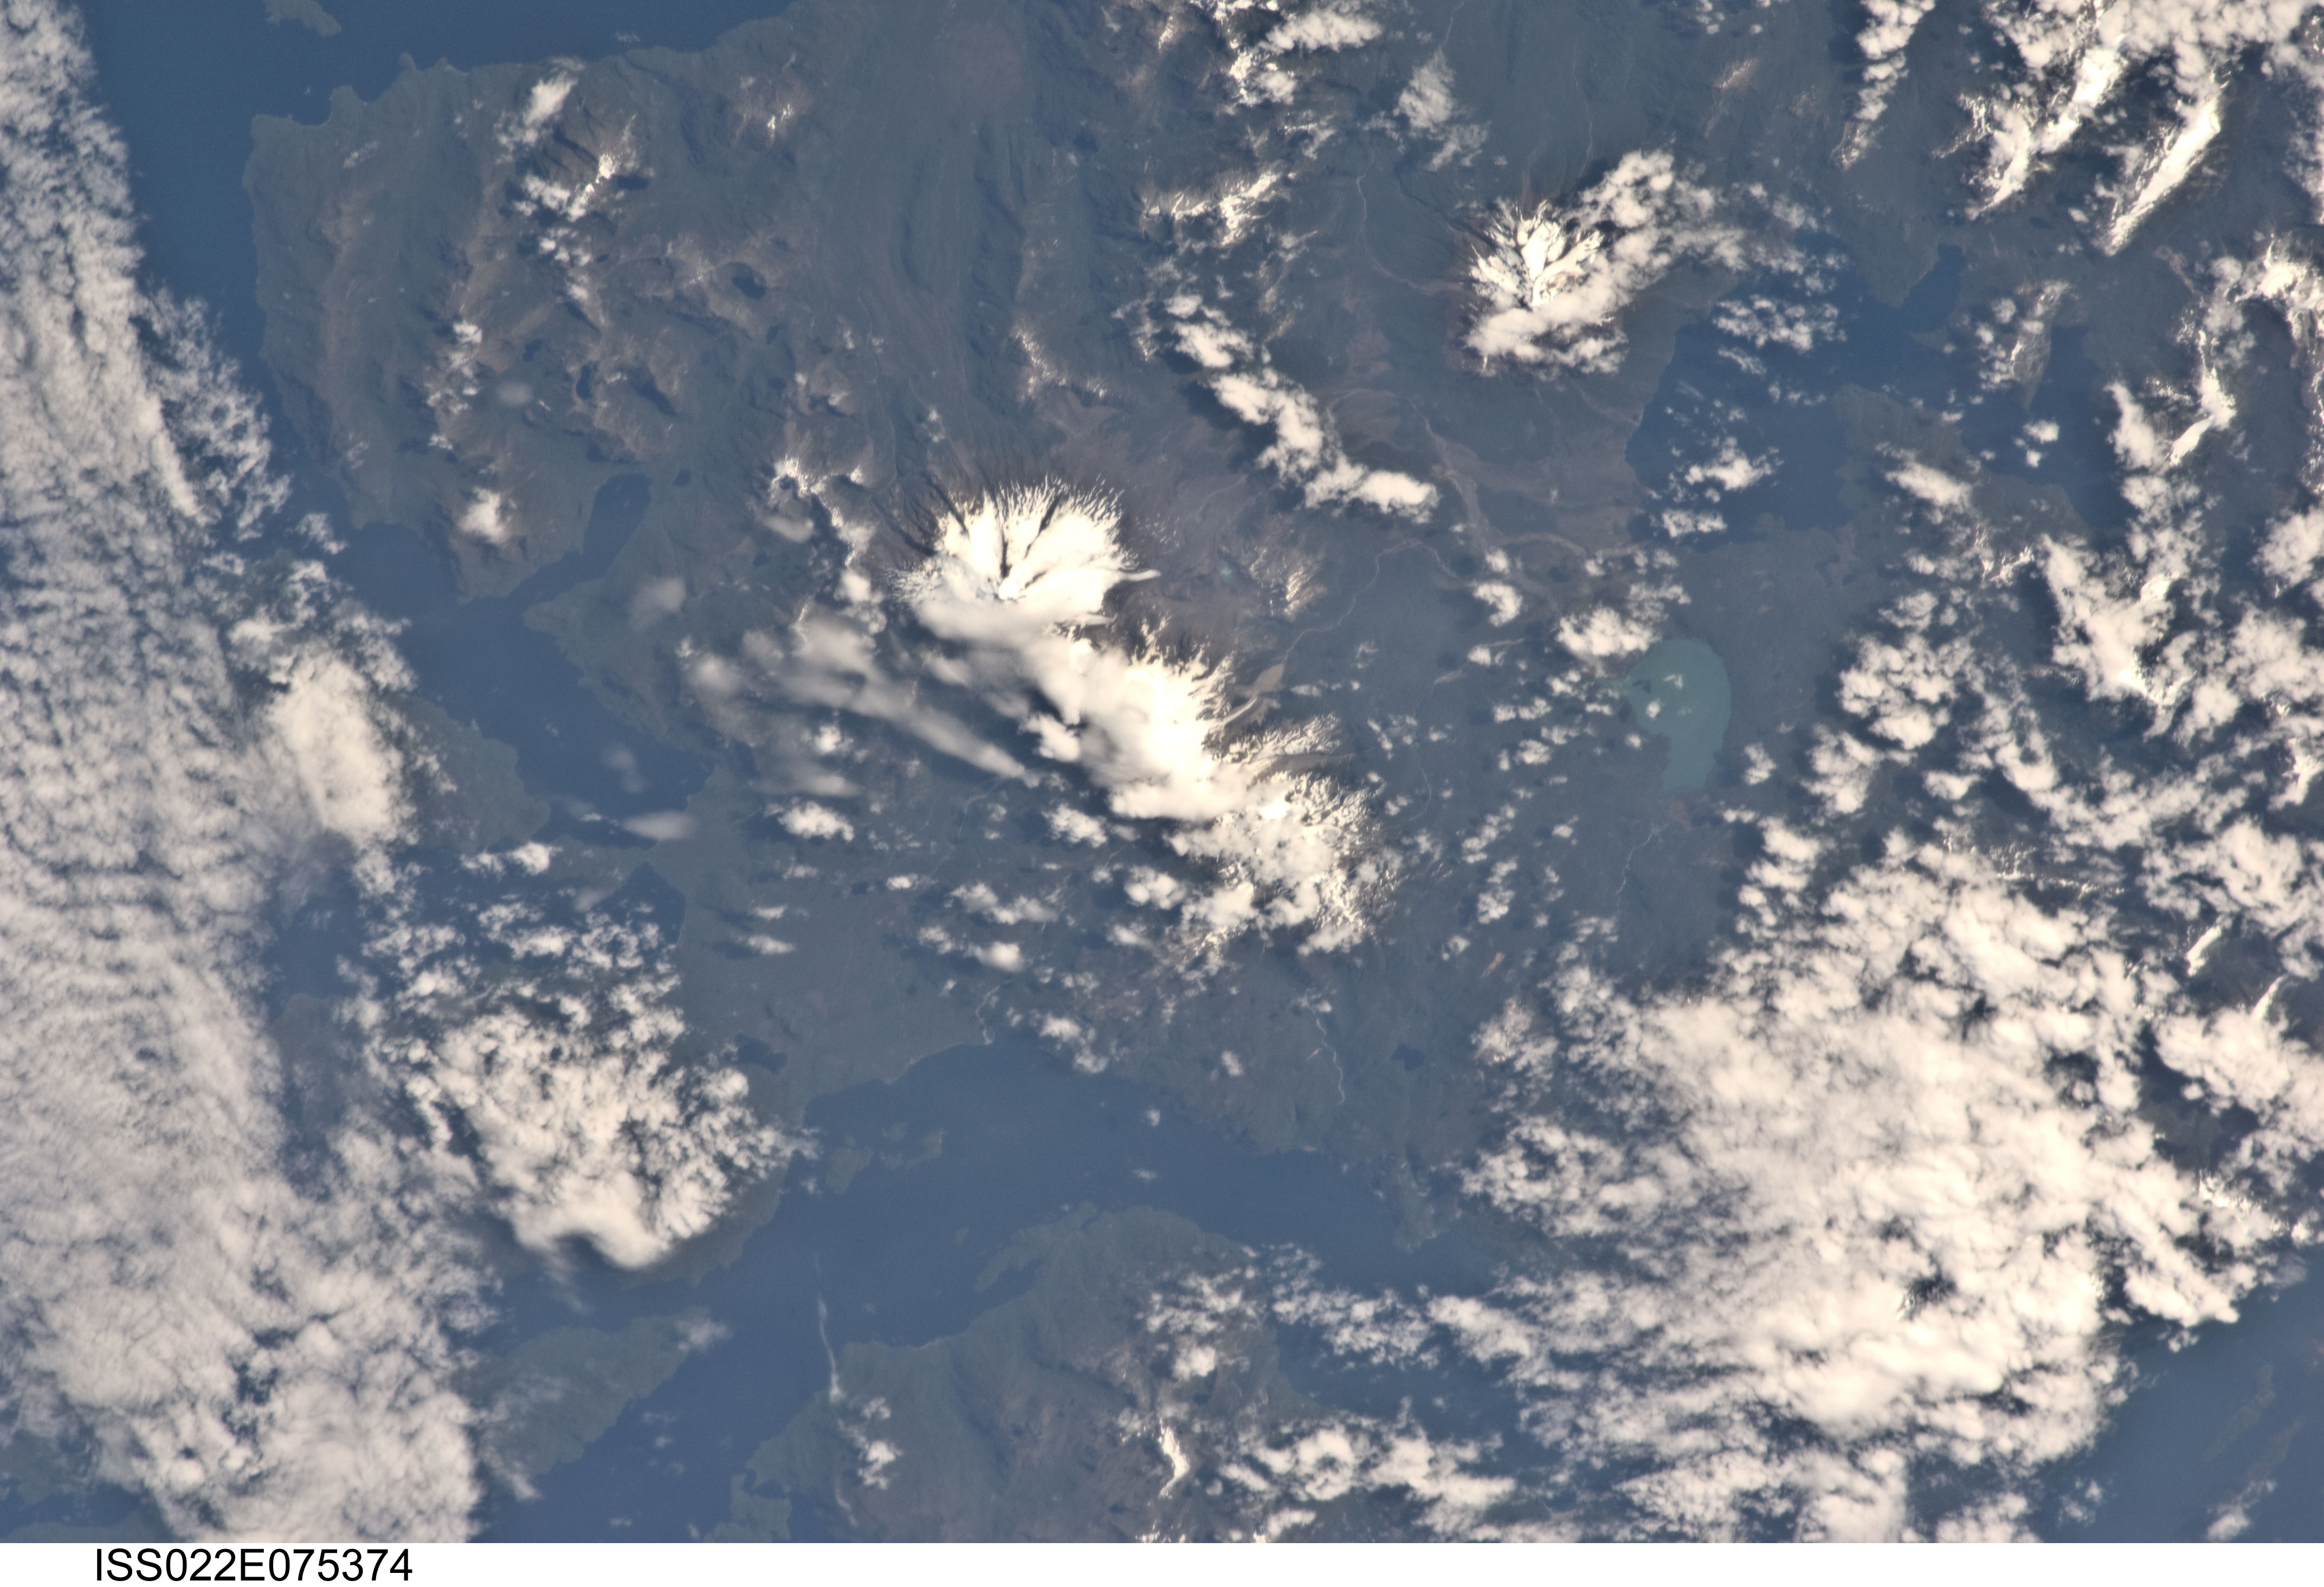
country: CHILE
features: MT. MACA, MT. CAY, AISEN FJORD, LAKE YULTON
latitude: -45.2
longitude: -73.1
